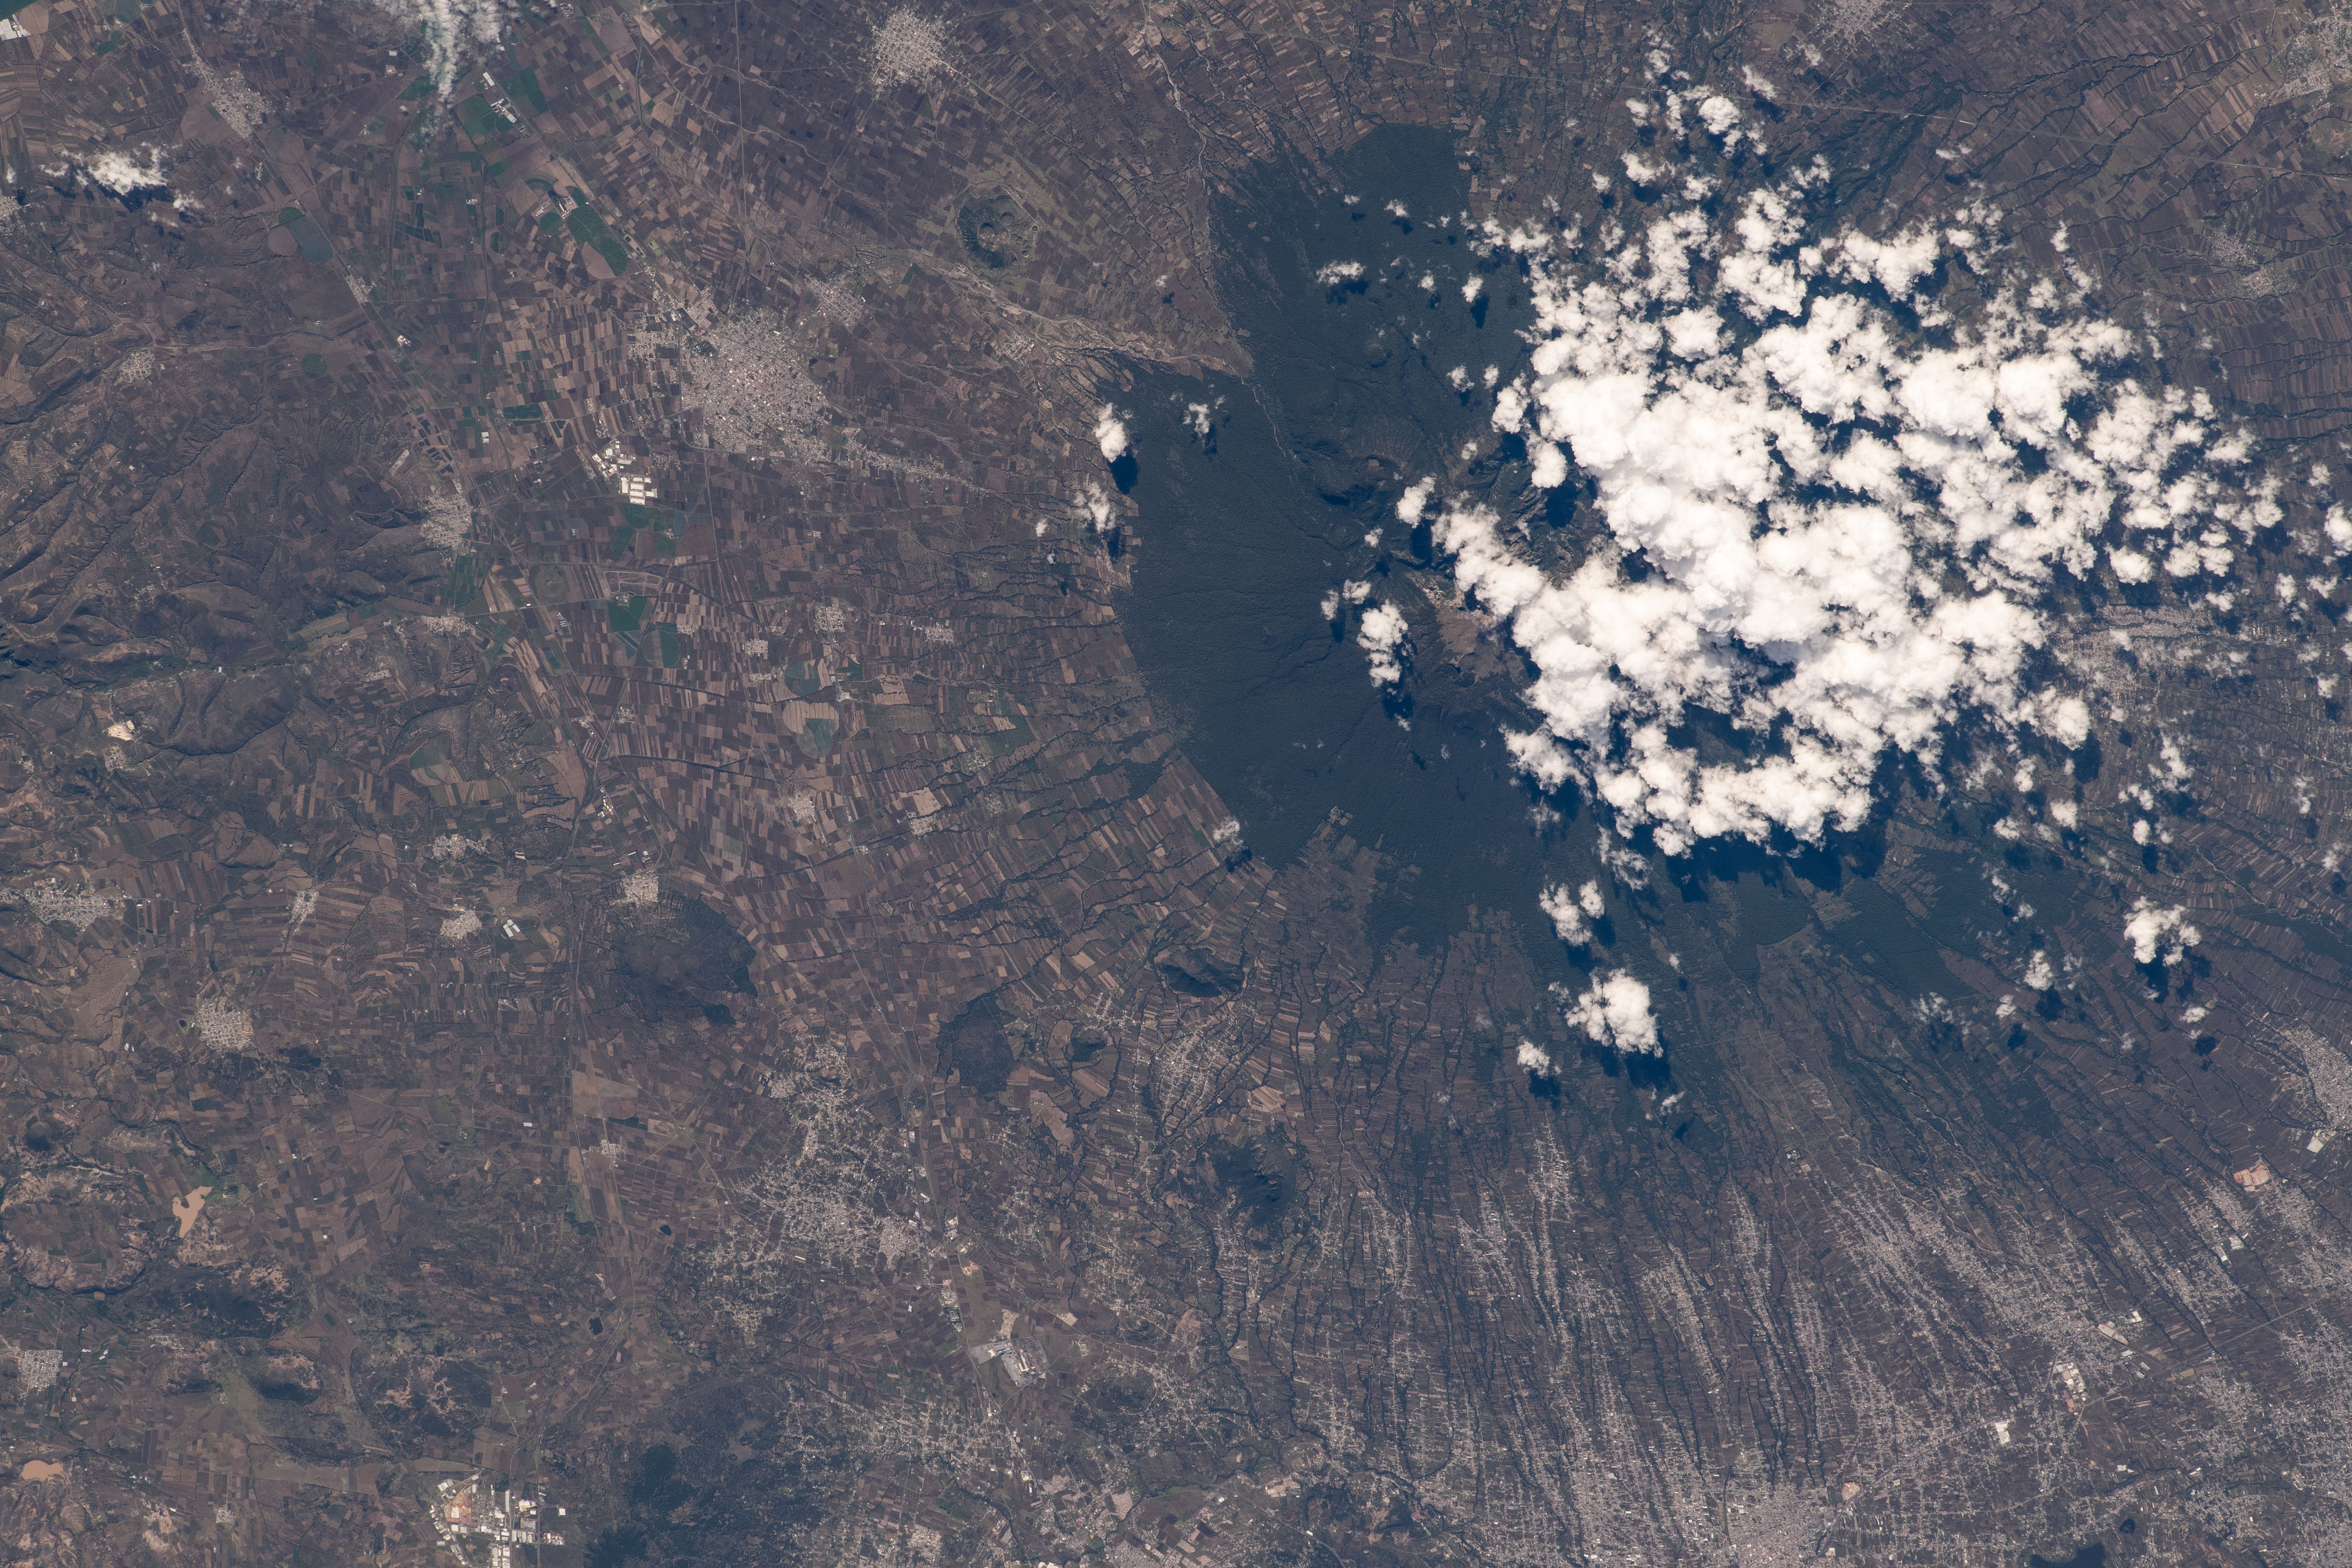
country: MEXICO
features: LA MALINCHE, HUAMANTLA
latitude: 19.3
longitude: -98.0
